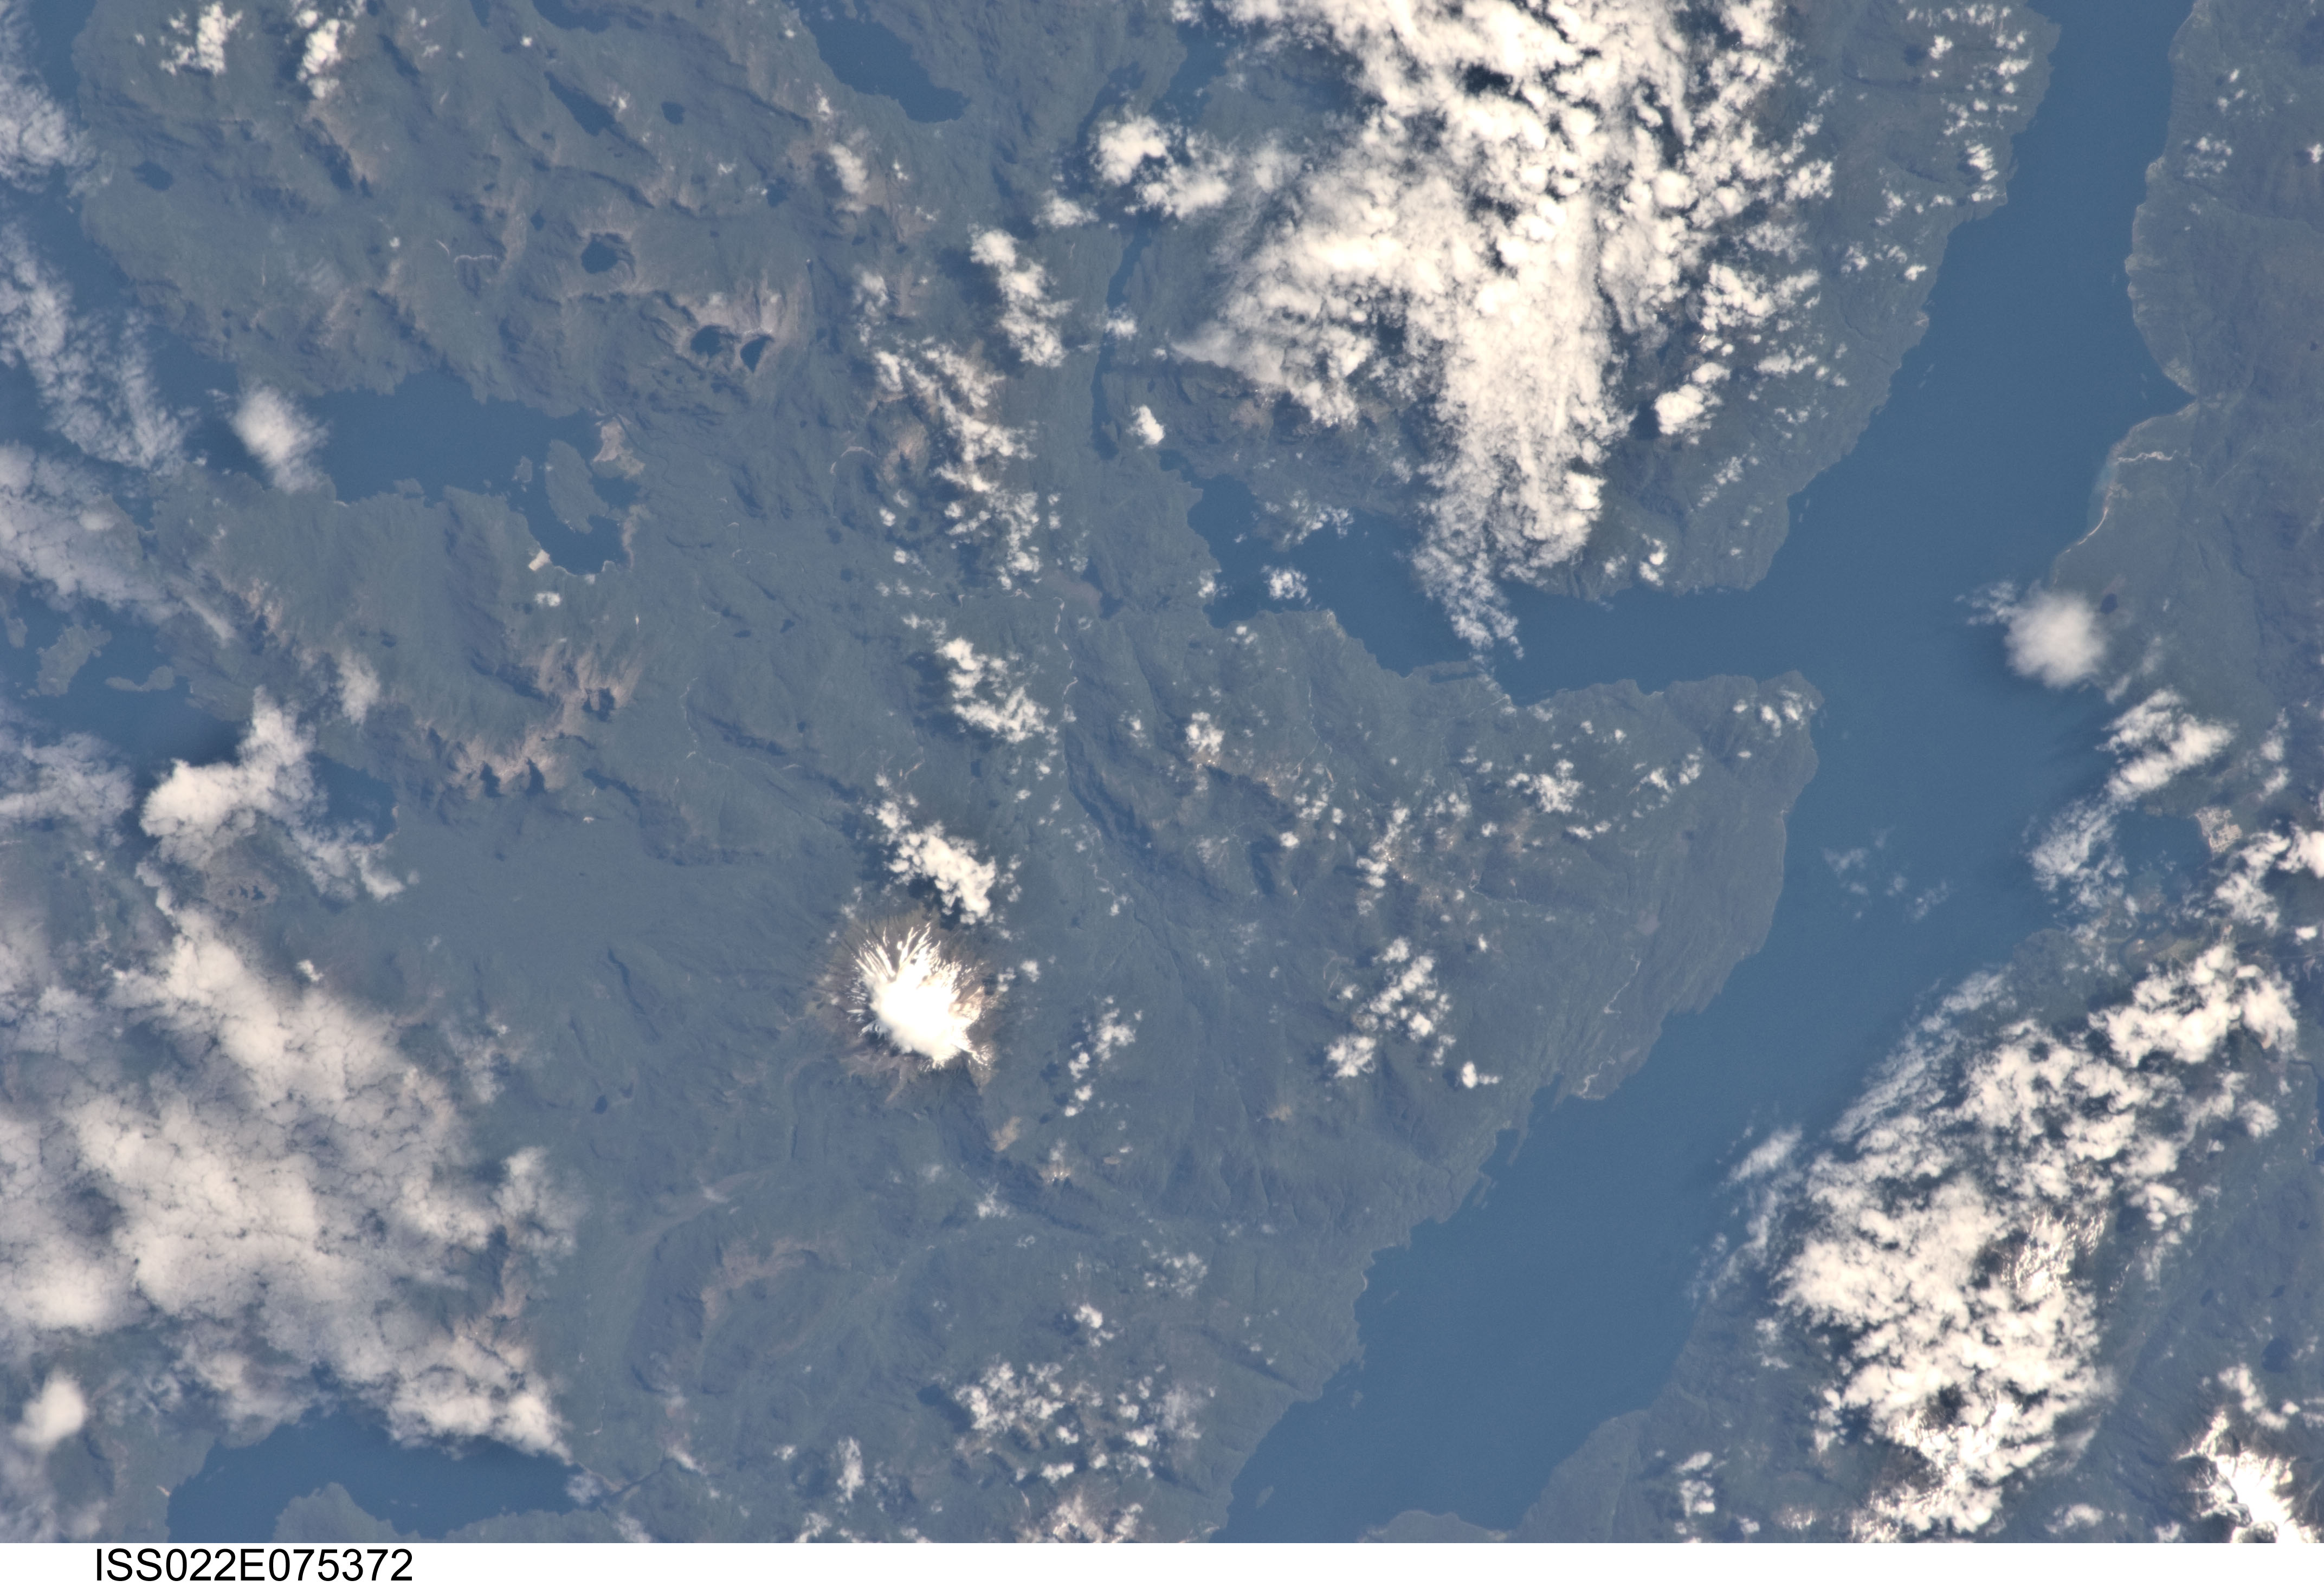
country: CHILE
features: E. MAGDELENA ISLAND, MT. MENTOLAT, PUYUGUAPI CHANNEL, FOR., LAKES
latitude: -44.7
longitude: -73.0
